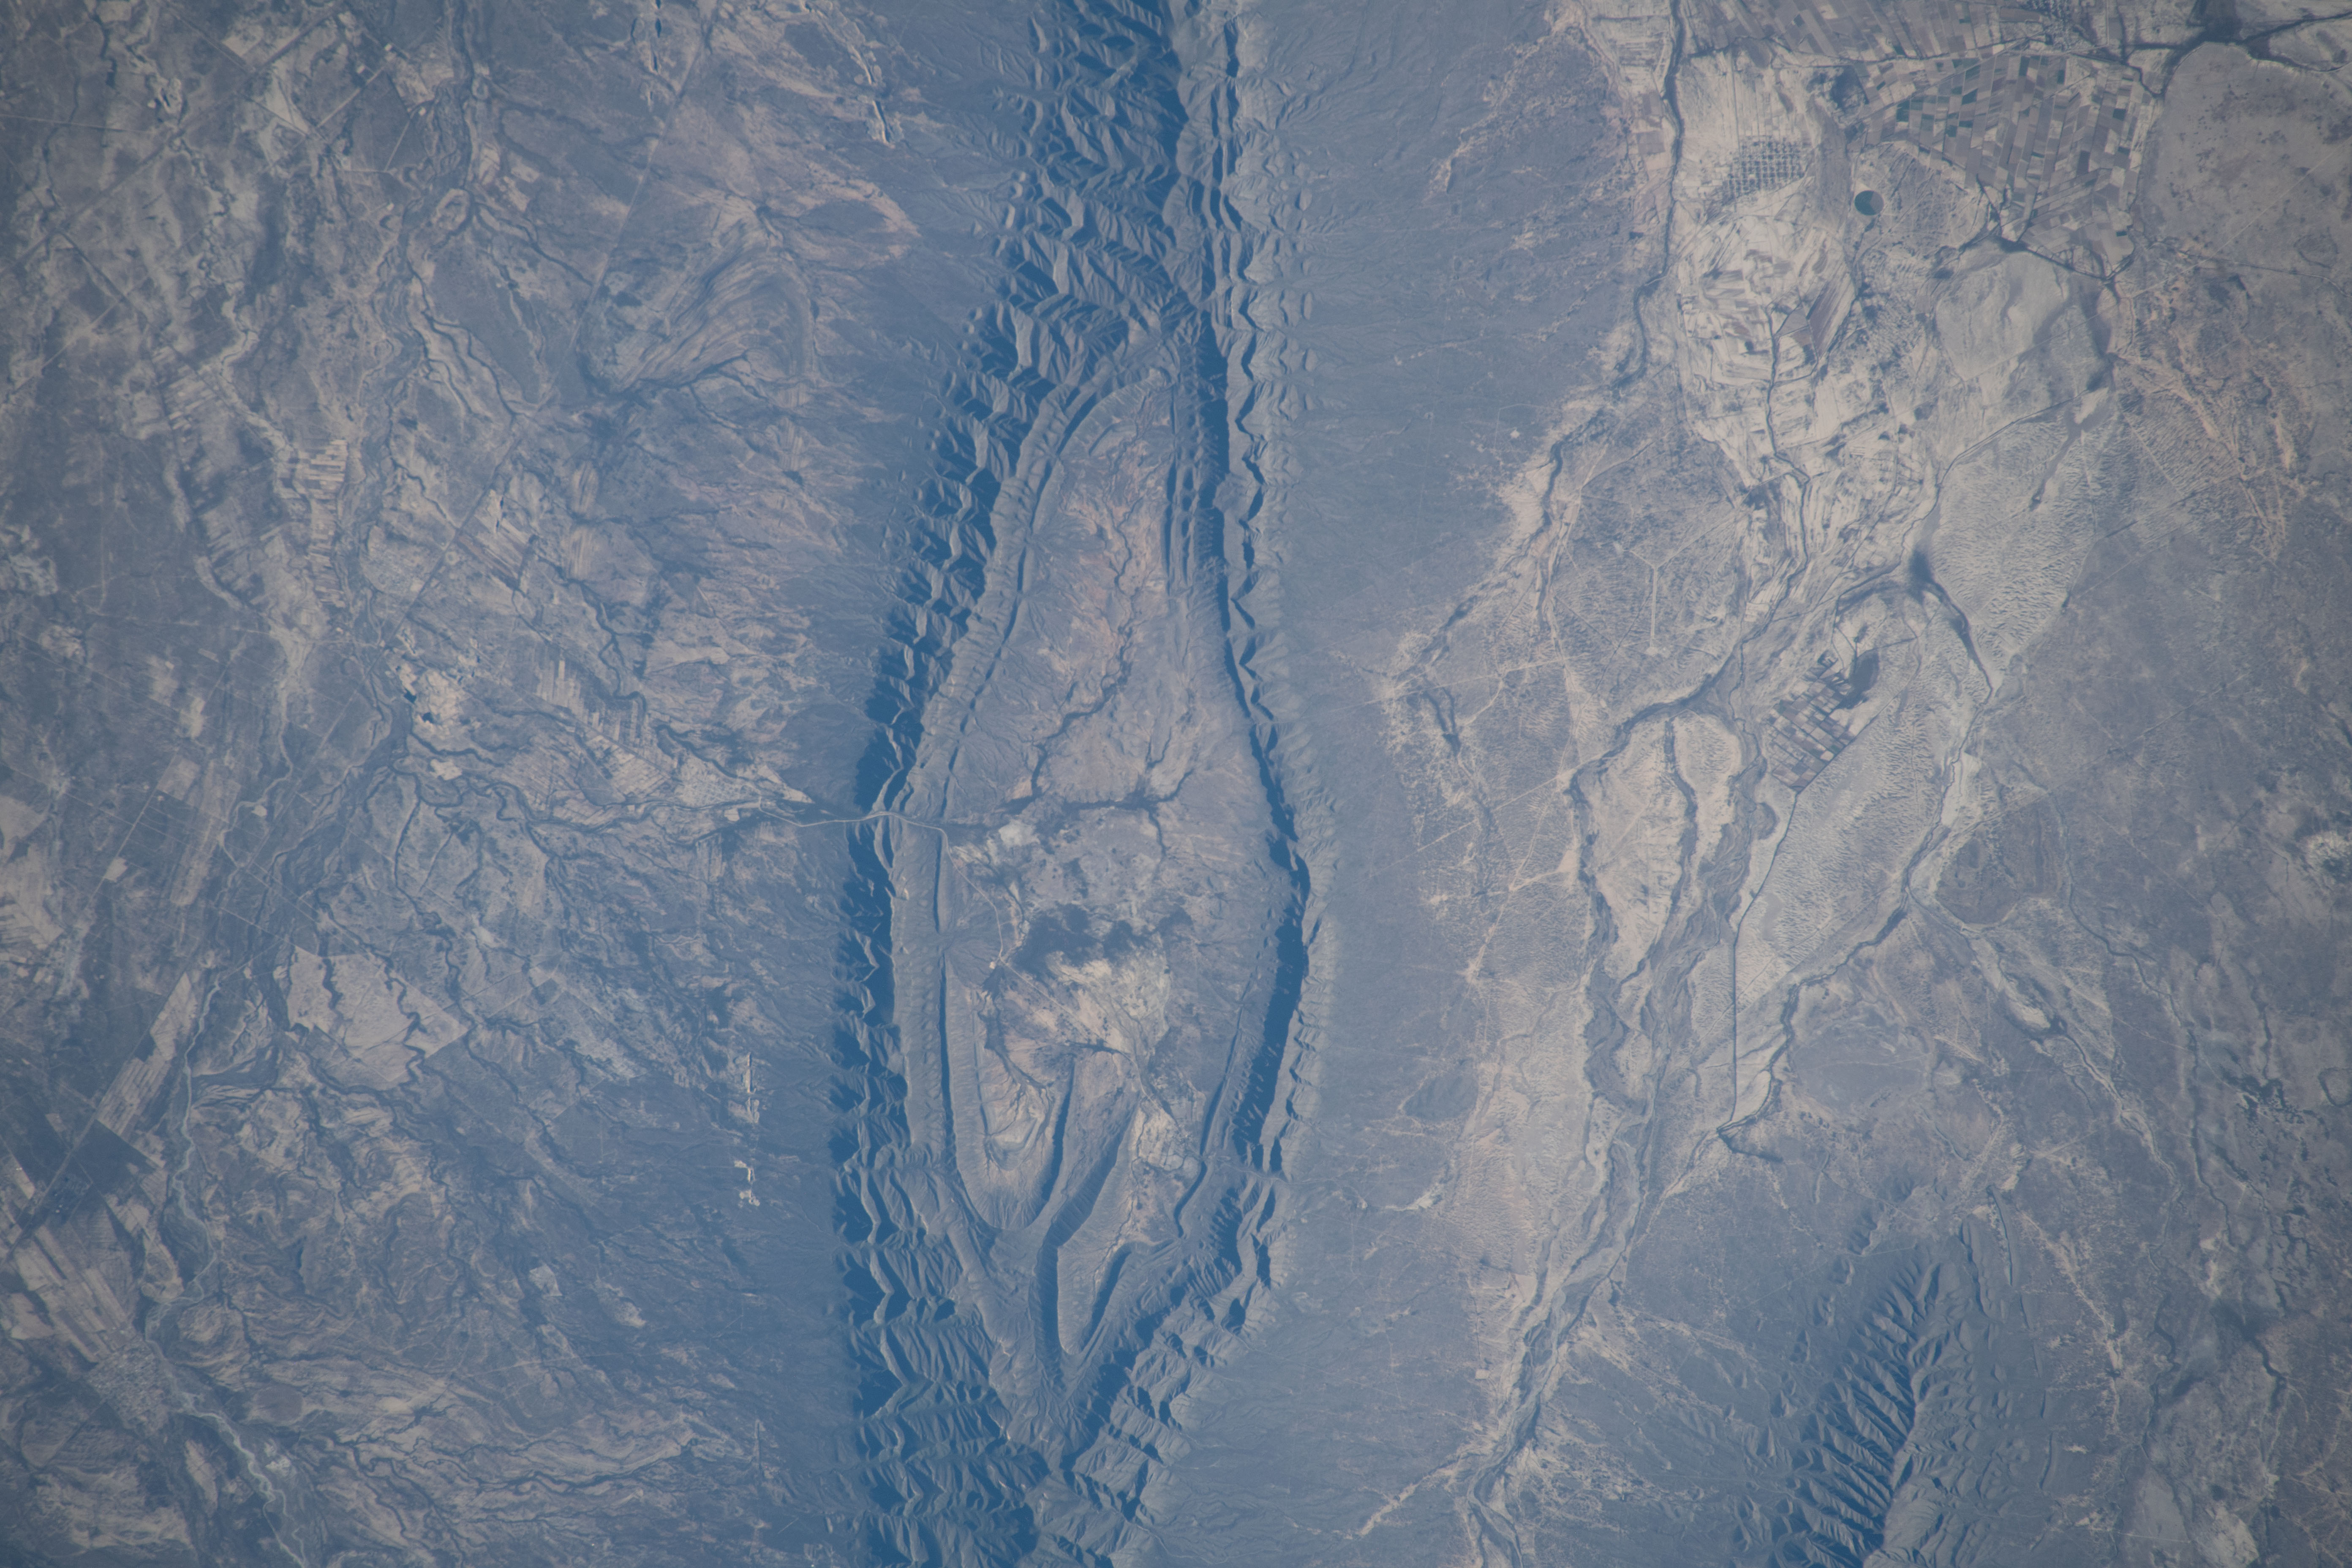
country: MEXICO
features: COAHUILA
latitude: 27.4
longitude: -101.4
